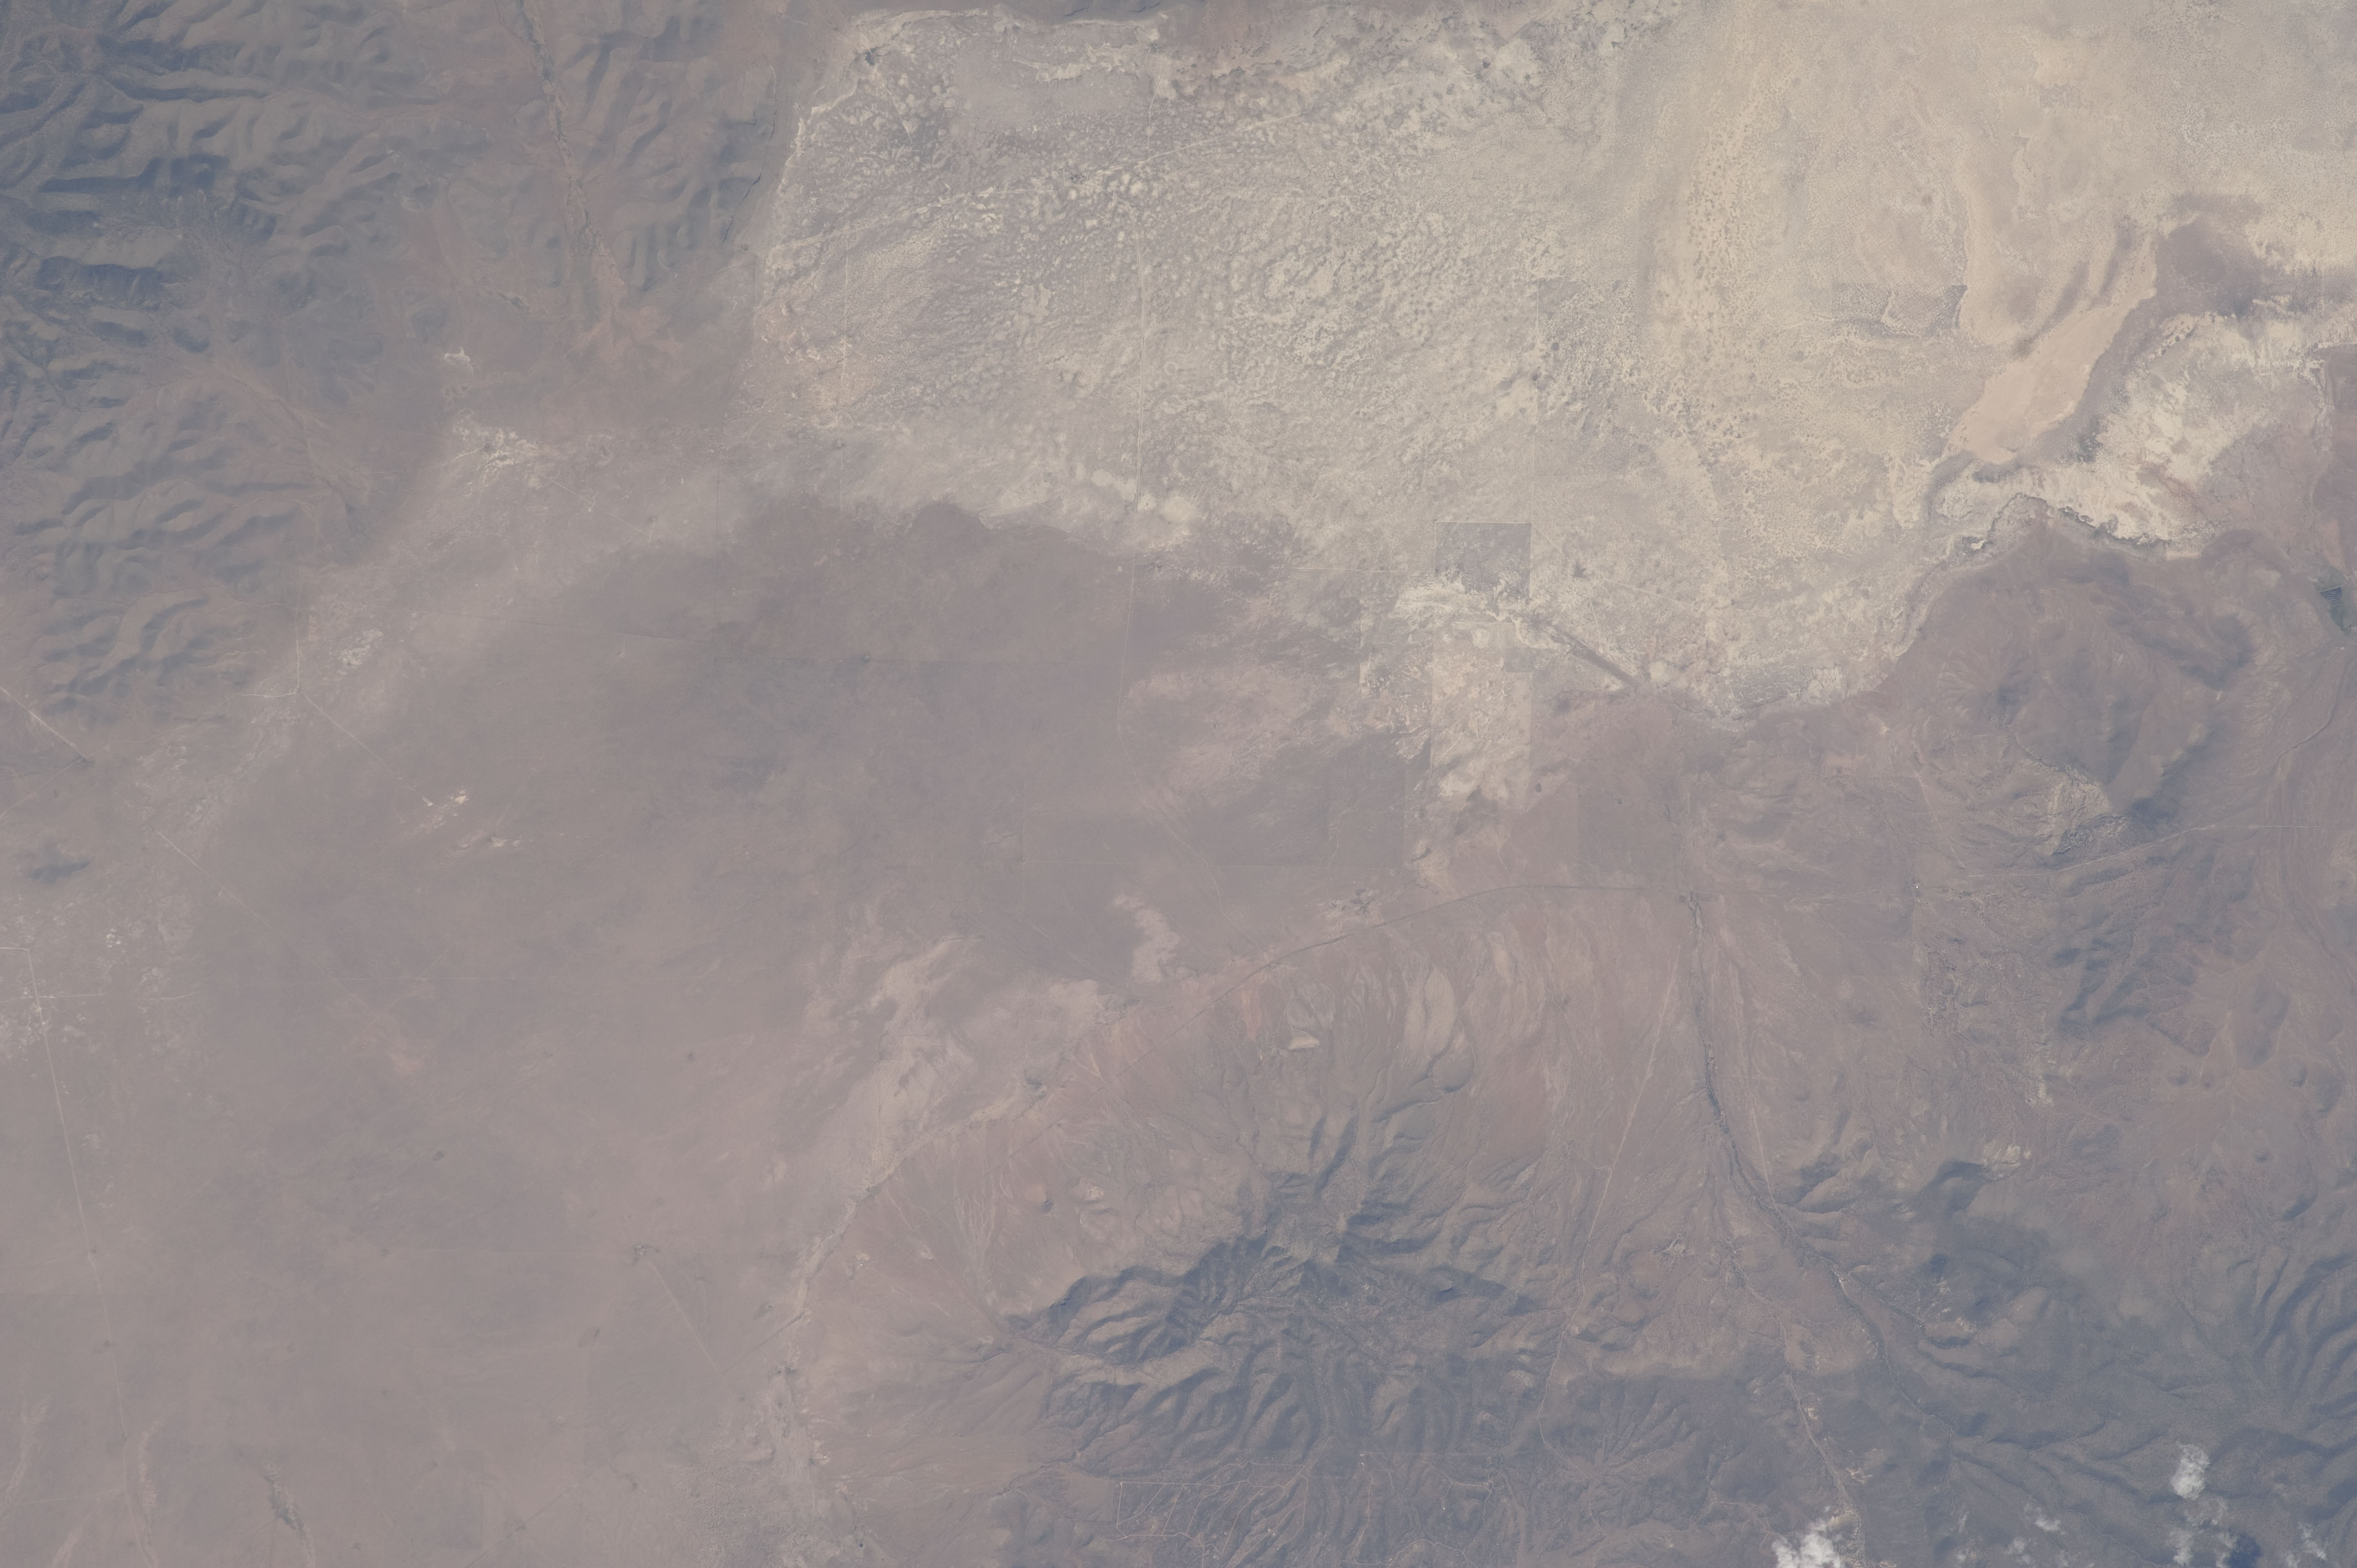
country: USA-NEW MEXICO
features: W. PLAINS OF ST AUGUSTINE, SALT PAN, TULAROSA MTS.
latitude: 33.9
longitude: -108.2
